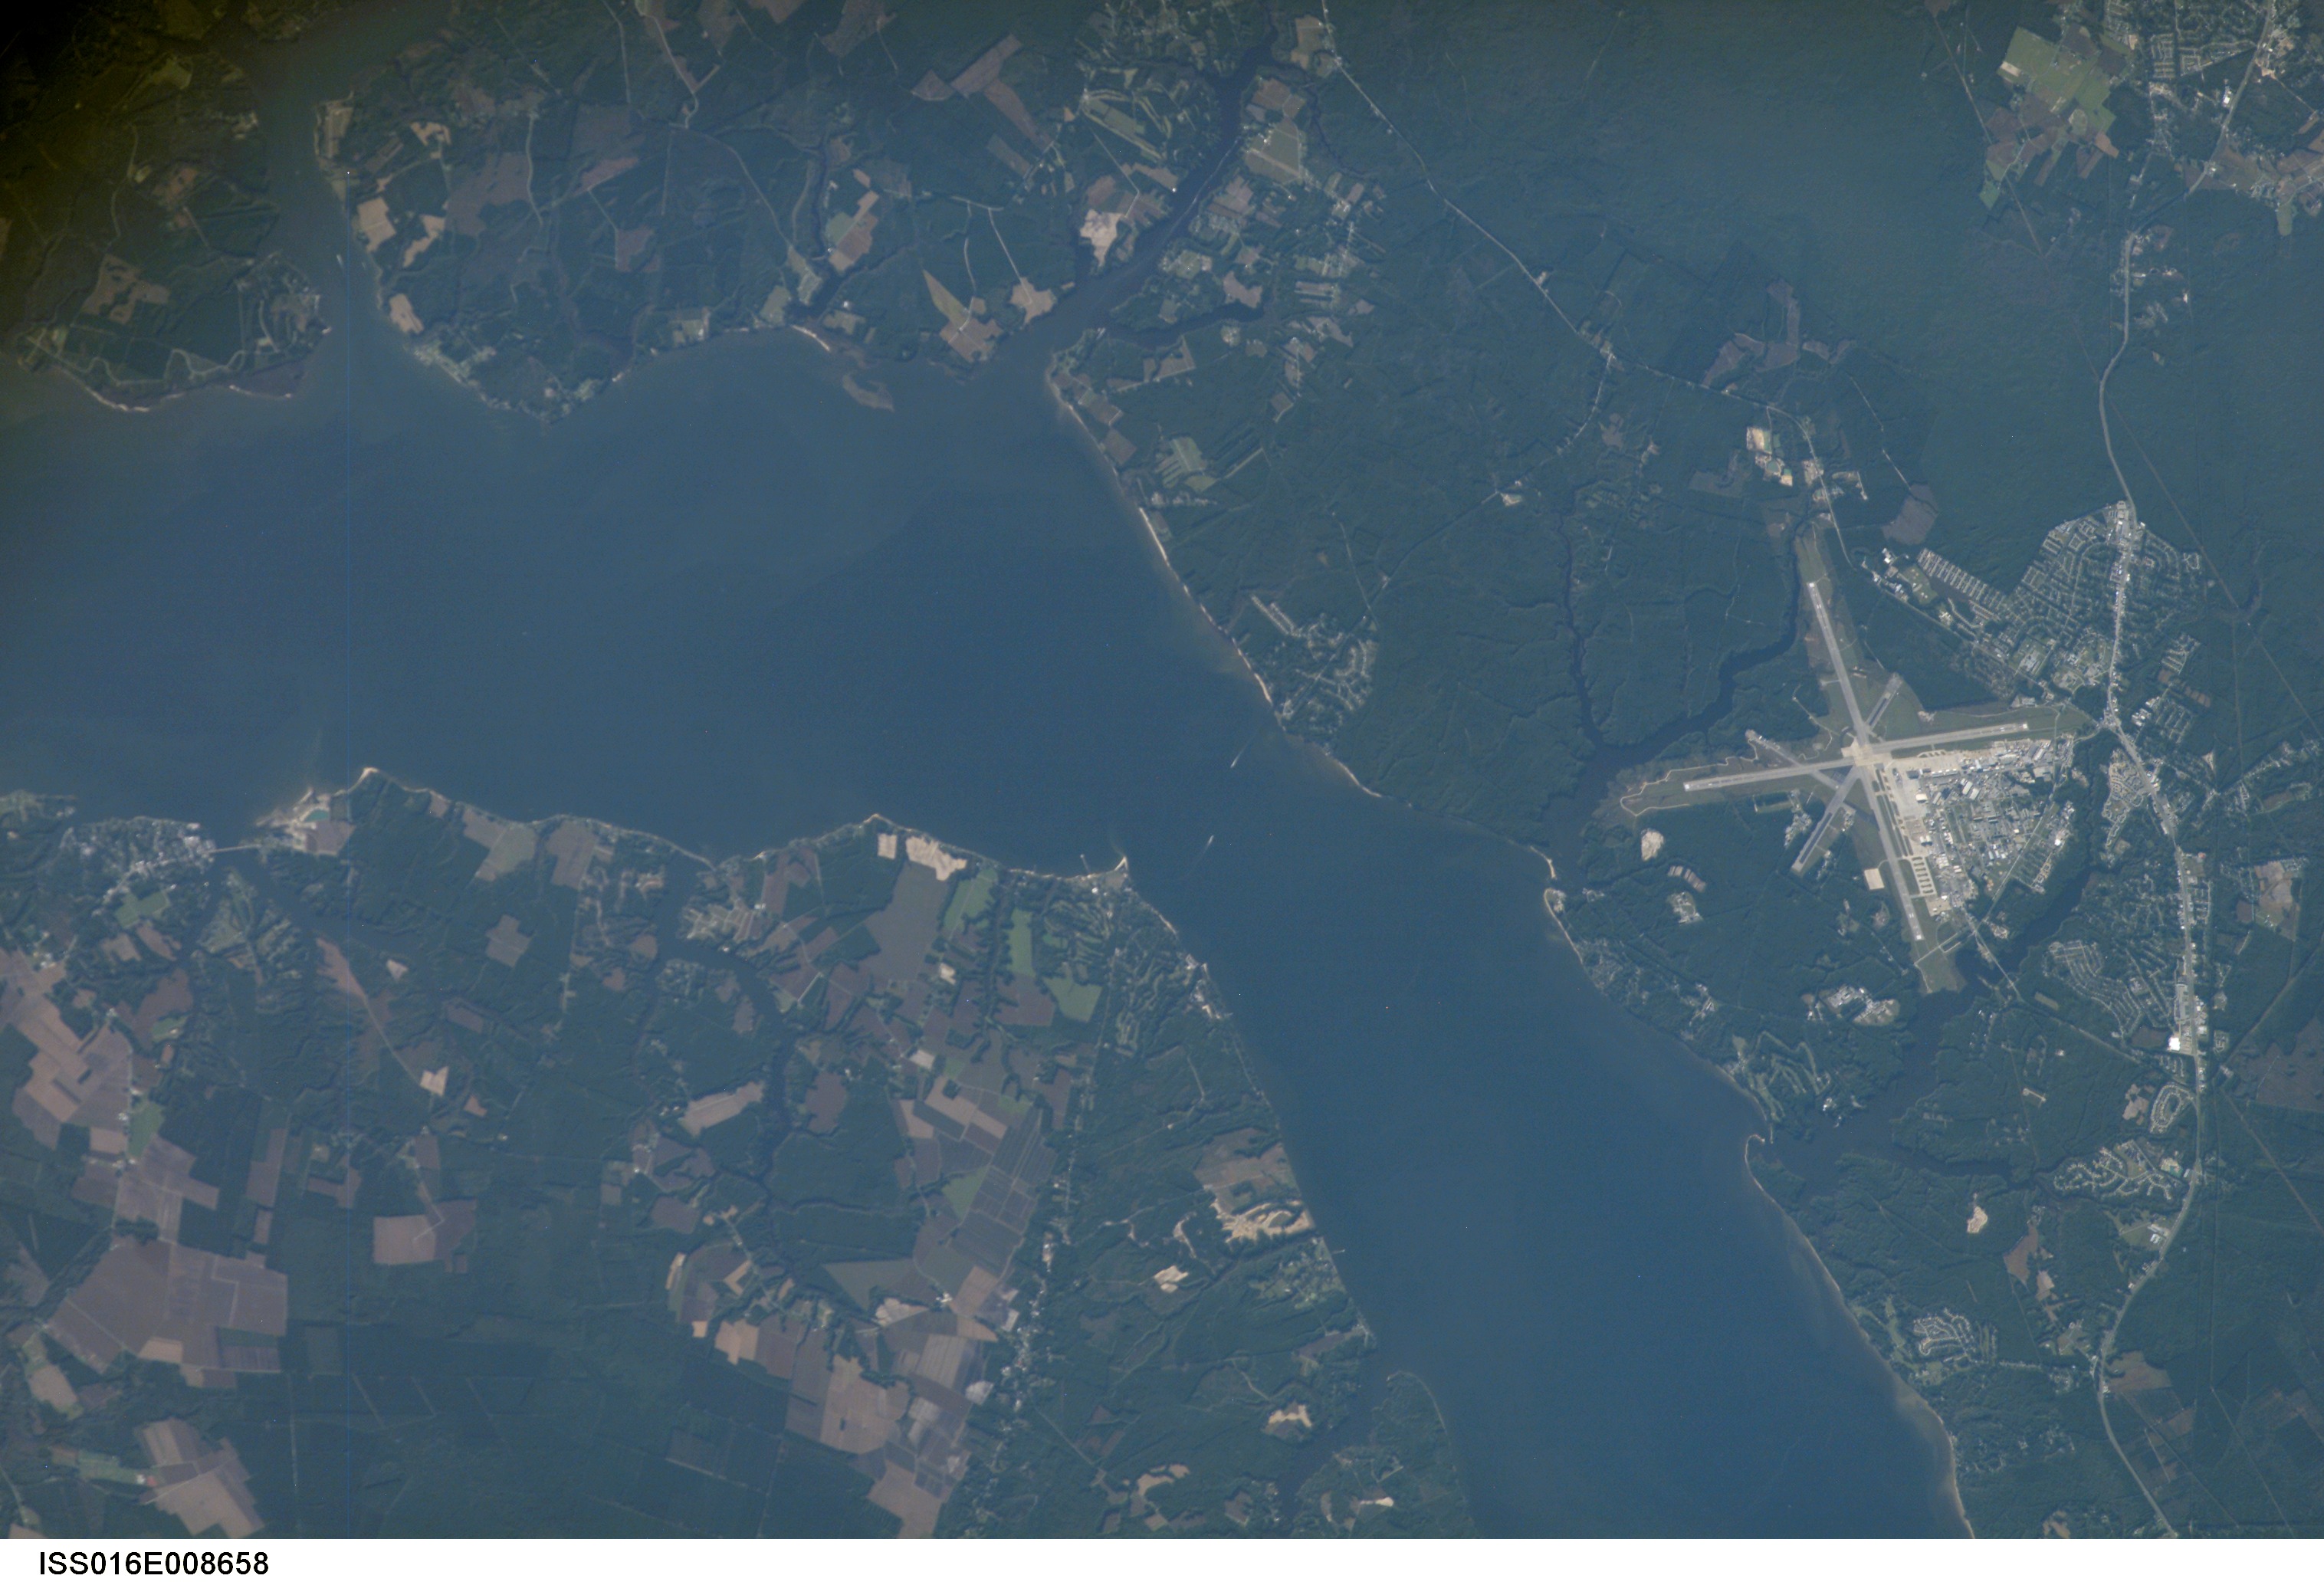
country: USA-NORTH CAROLINA
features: CHERRY POINT, NEUSE R., AGR.
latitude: 34.9
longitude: -76.8
